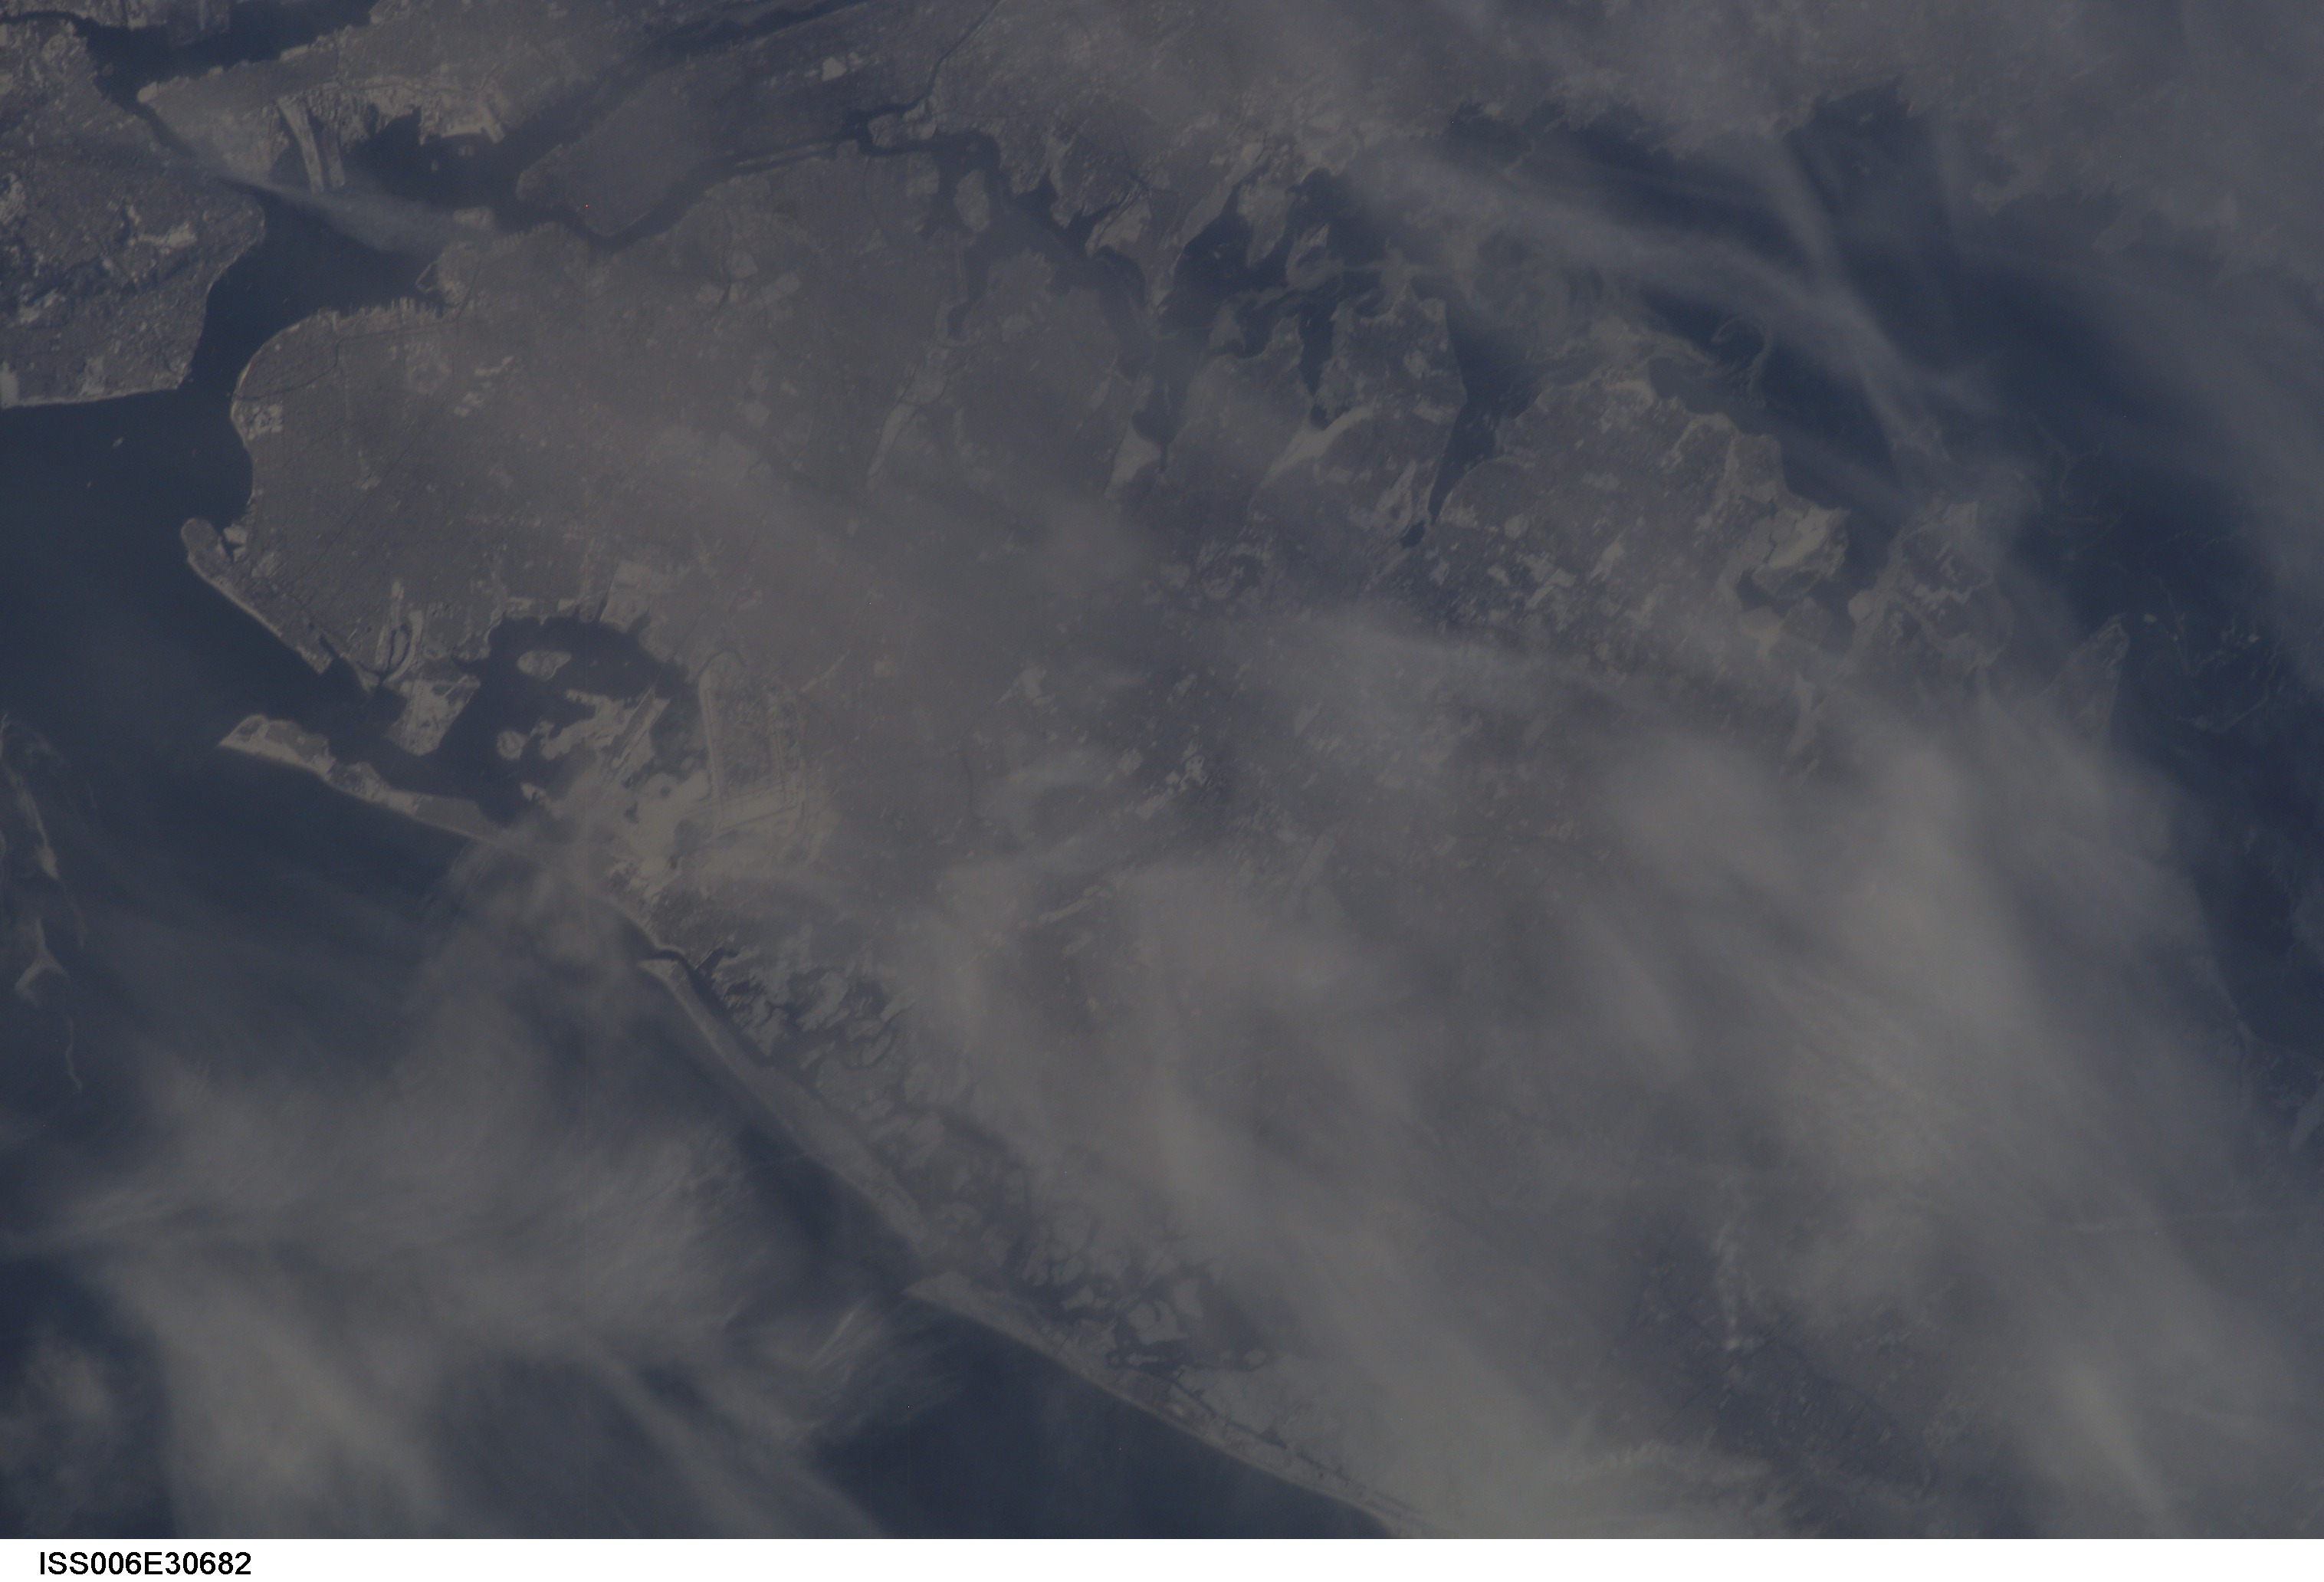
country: USA-NEW YORK
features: LONG ISLAND, JAMAICA BAY, HAZE
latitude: 40.5
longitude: -73.5
